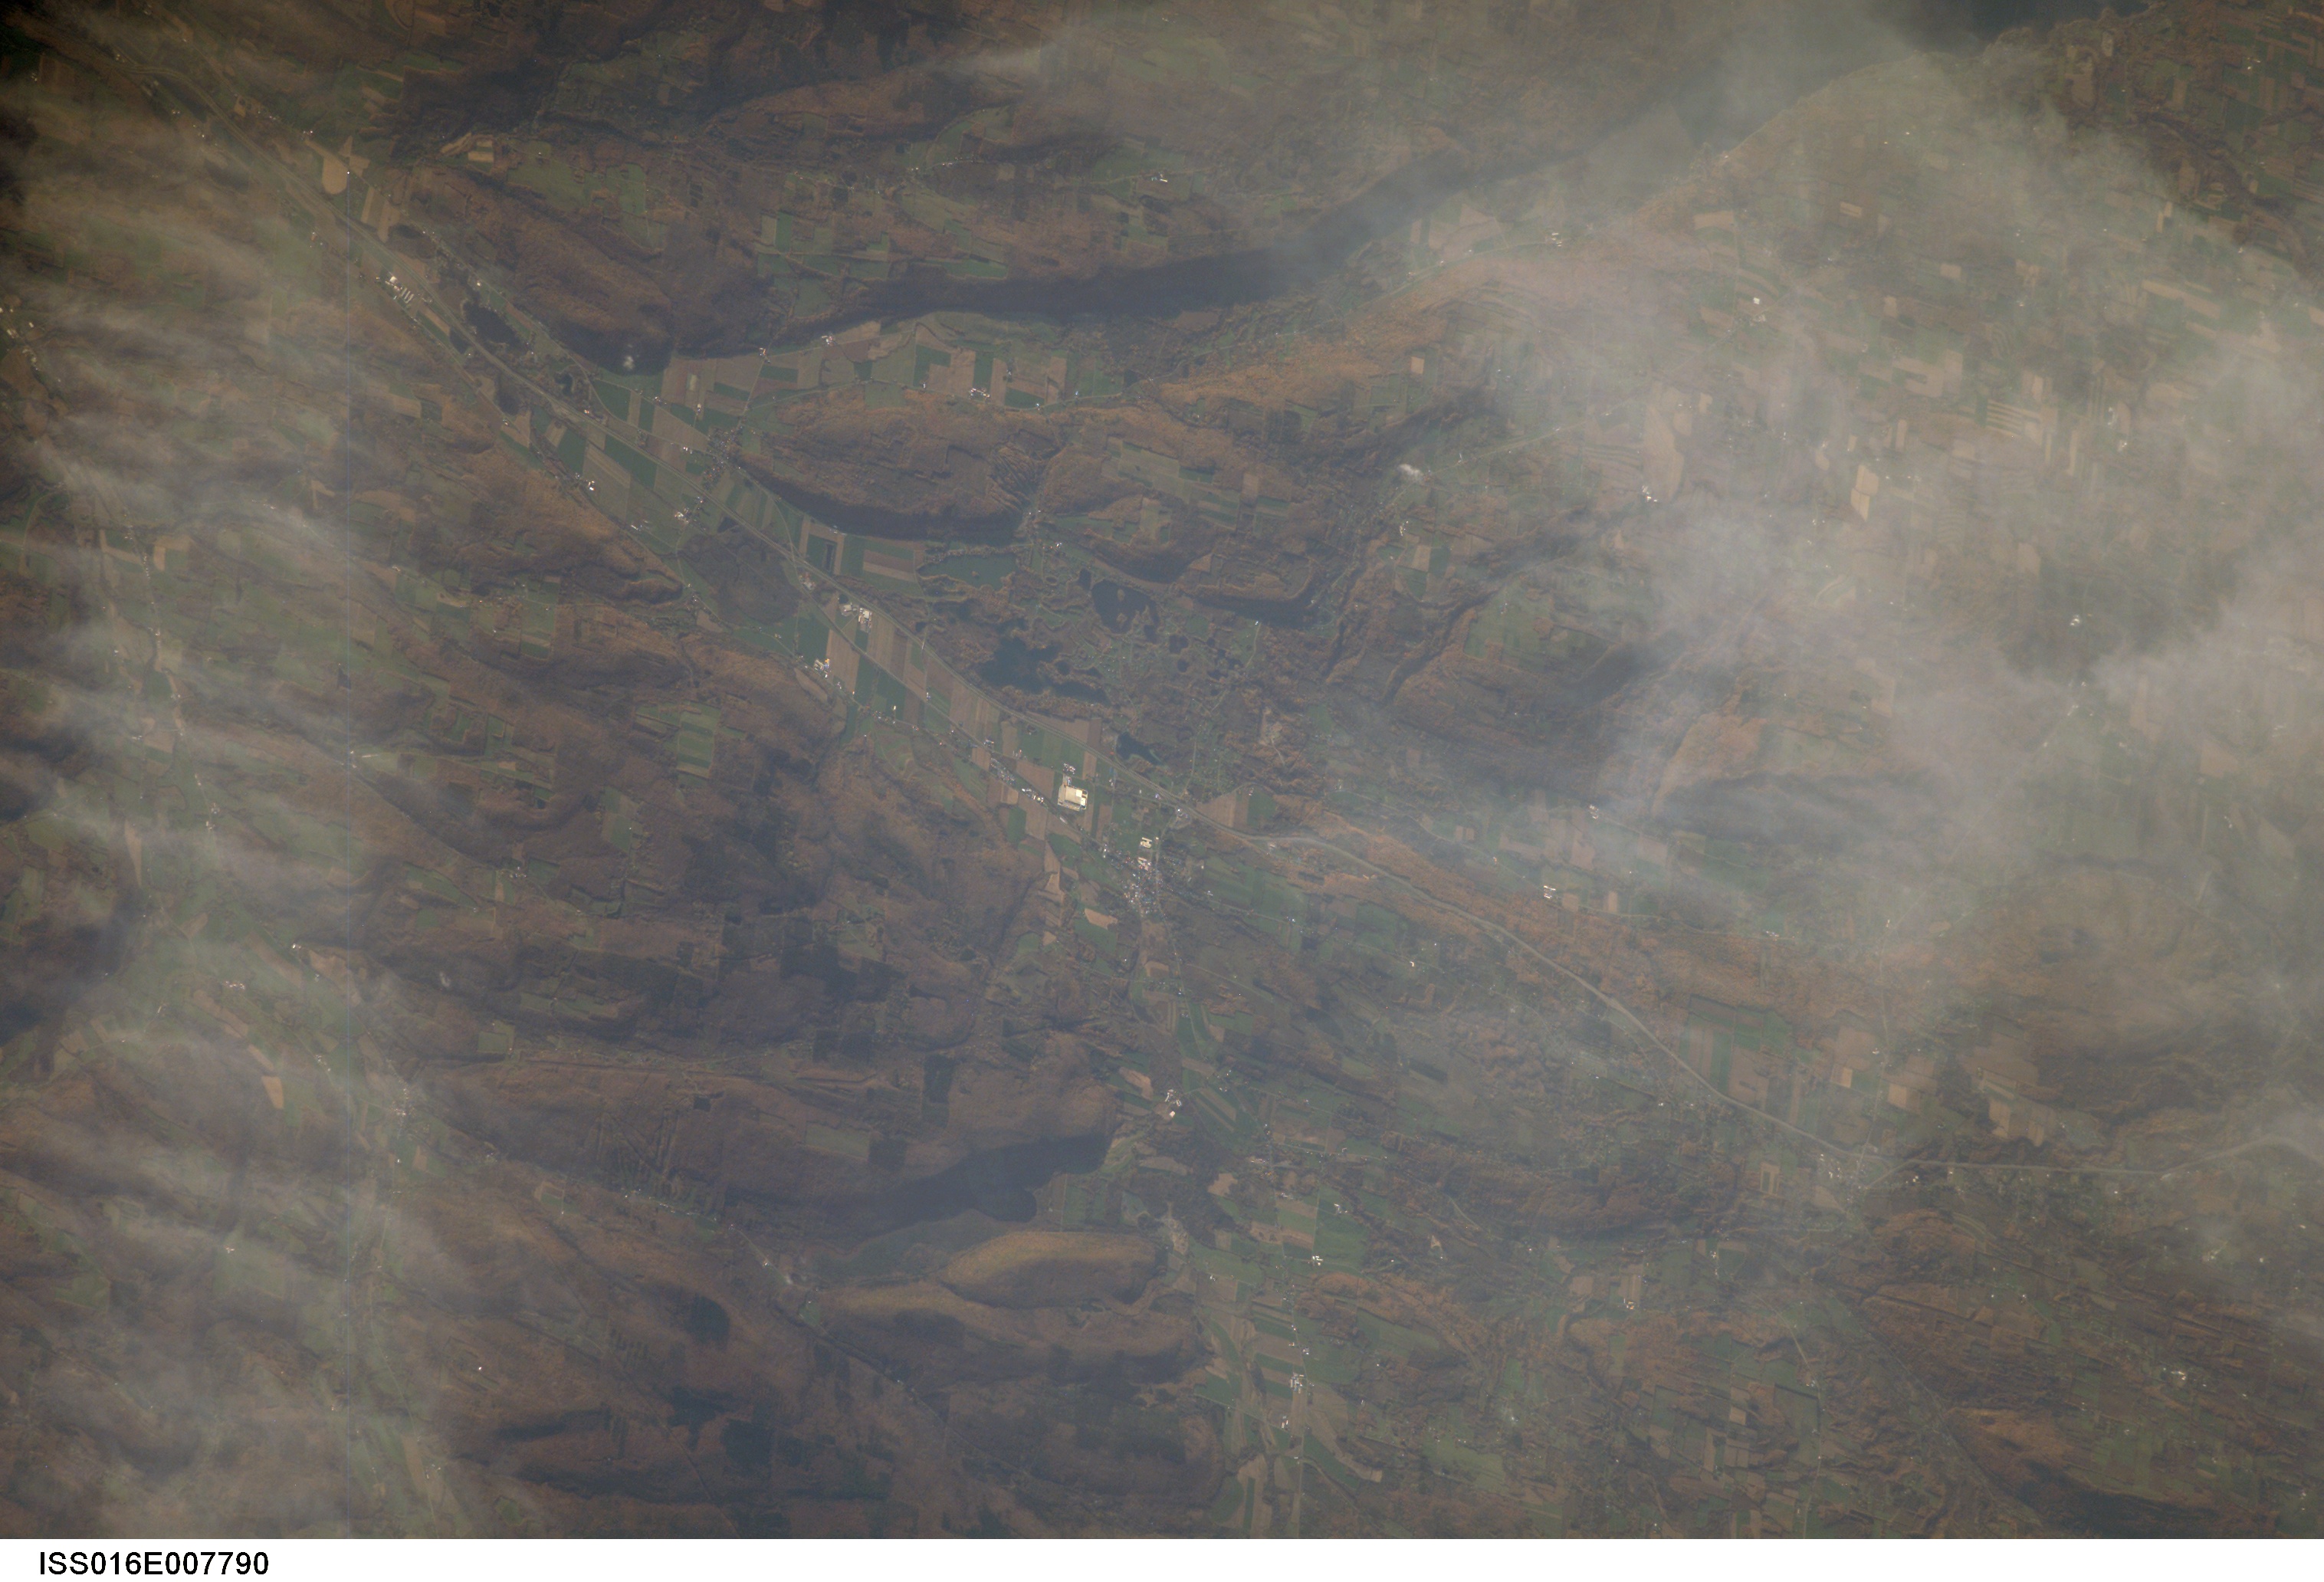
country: USA-NEW YORK
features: TULLY, PREBLE, INTERSTATE 81
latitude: 42.8
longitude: -76.1
